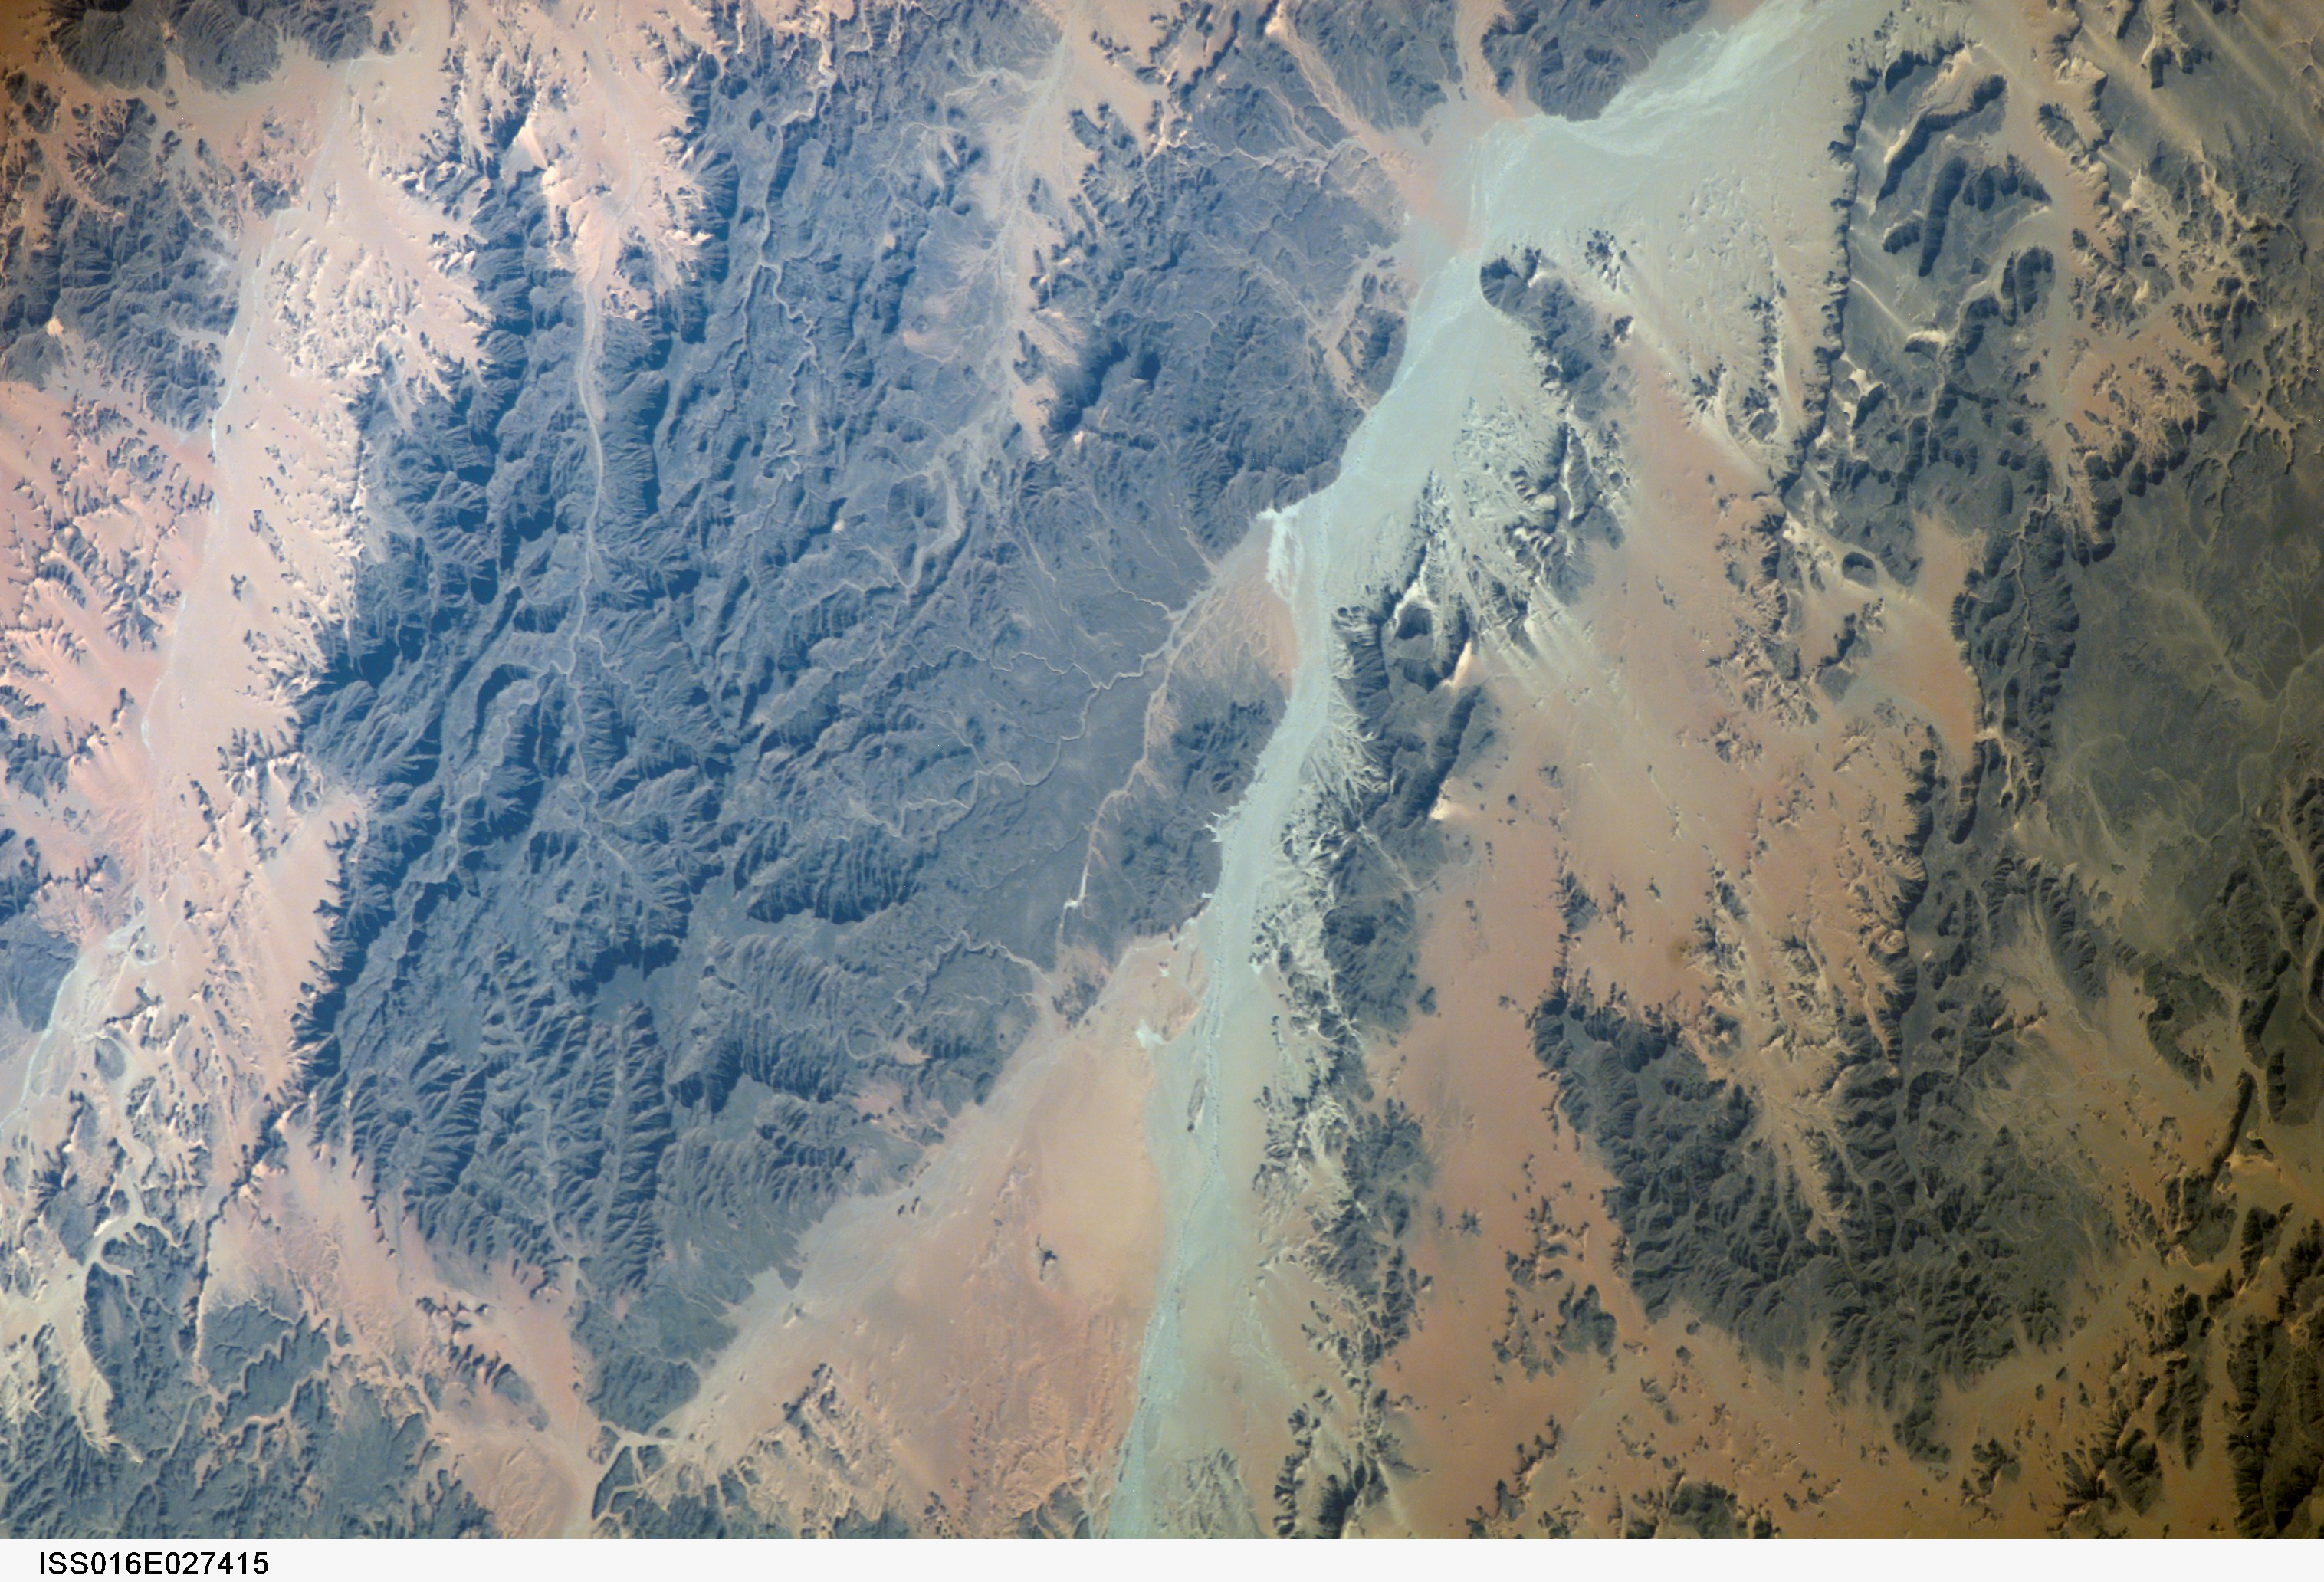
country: CHAD
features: LARGE WADIS, RUGGED HILLS
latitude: 20.3
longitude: 19.3
